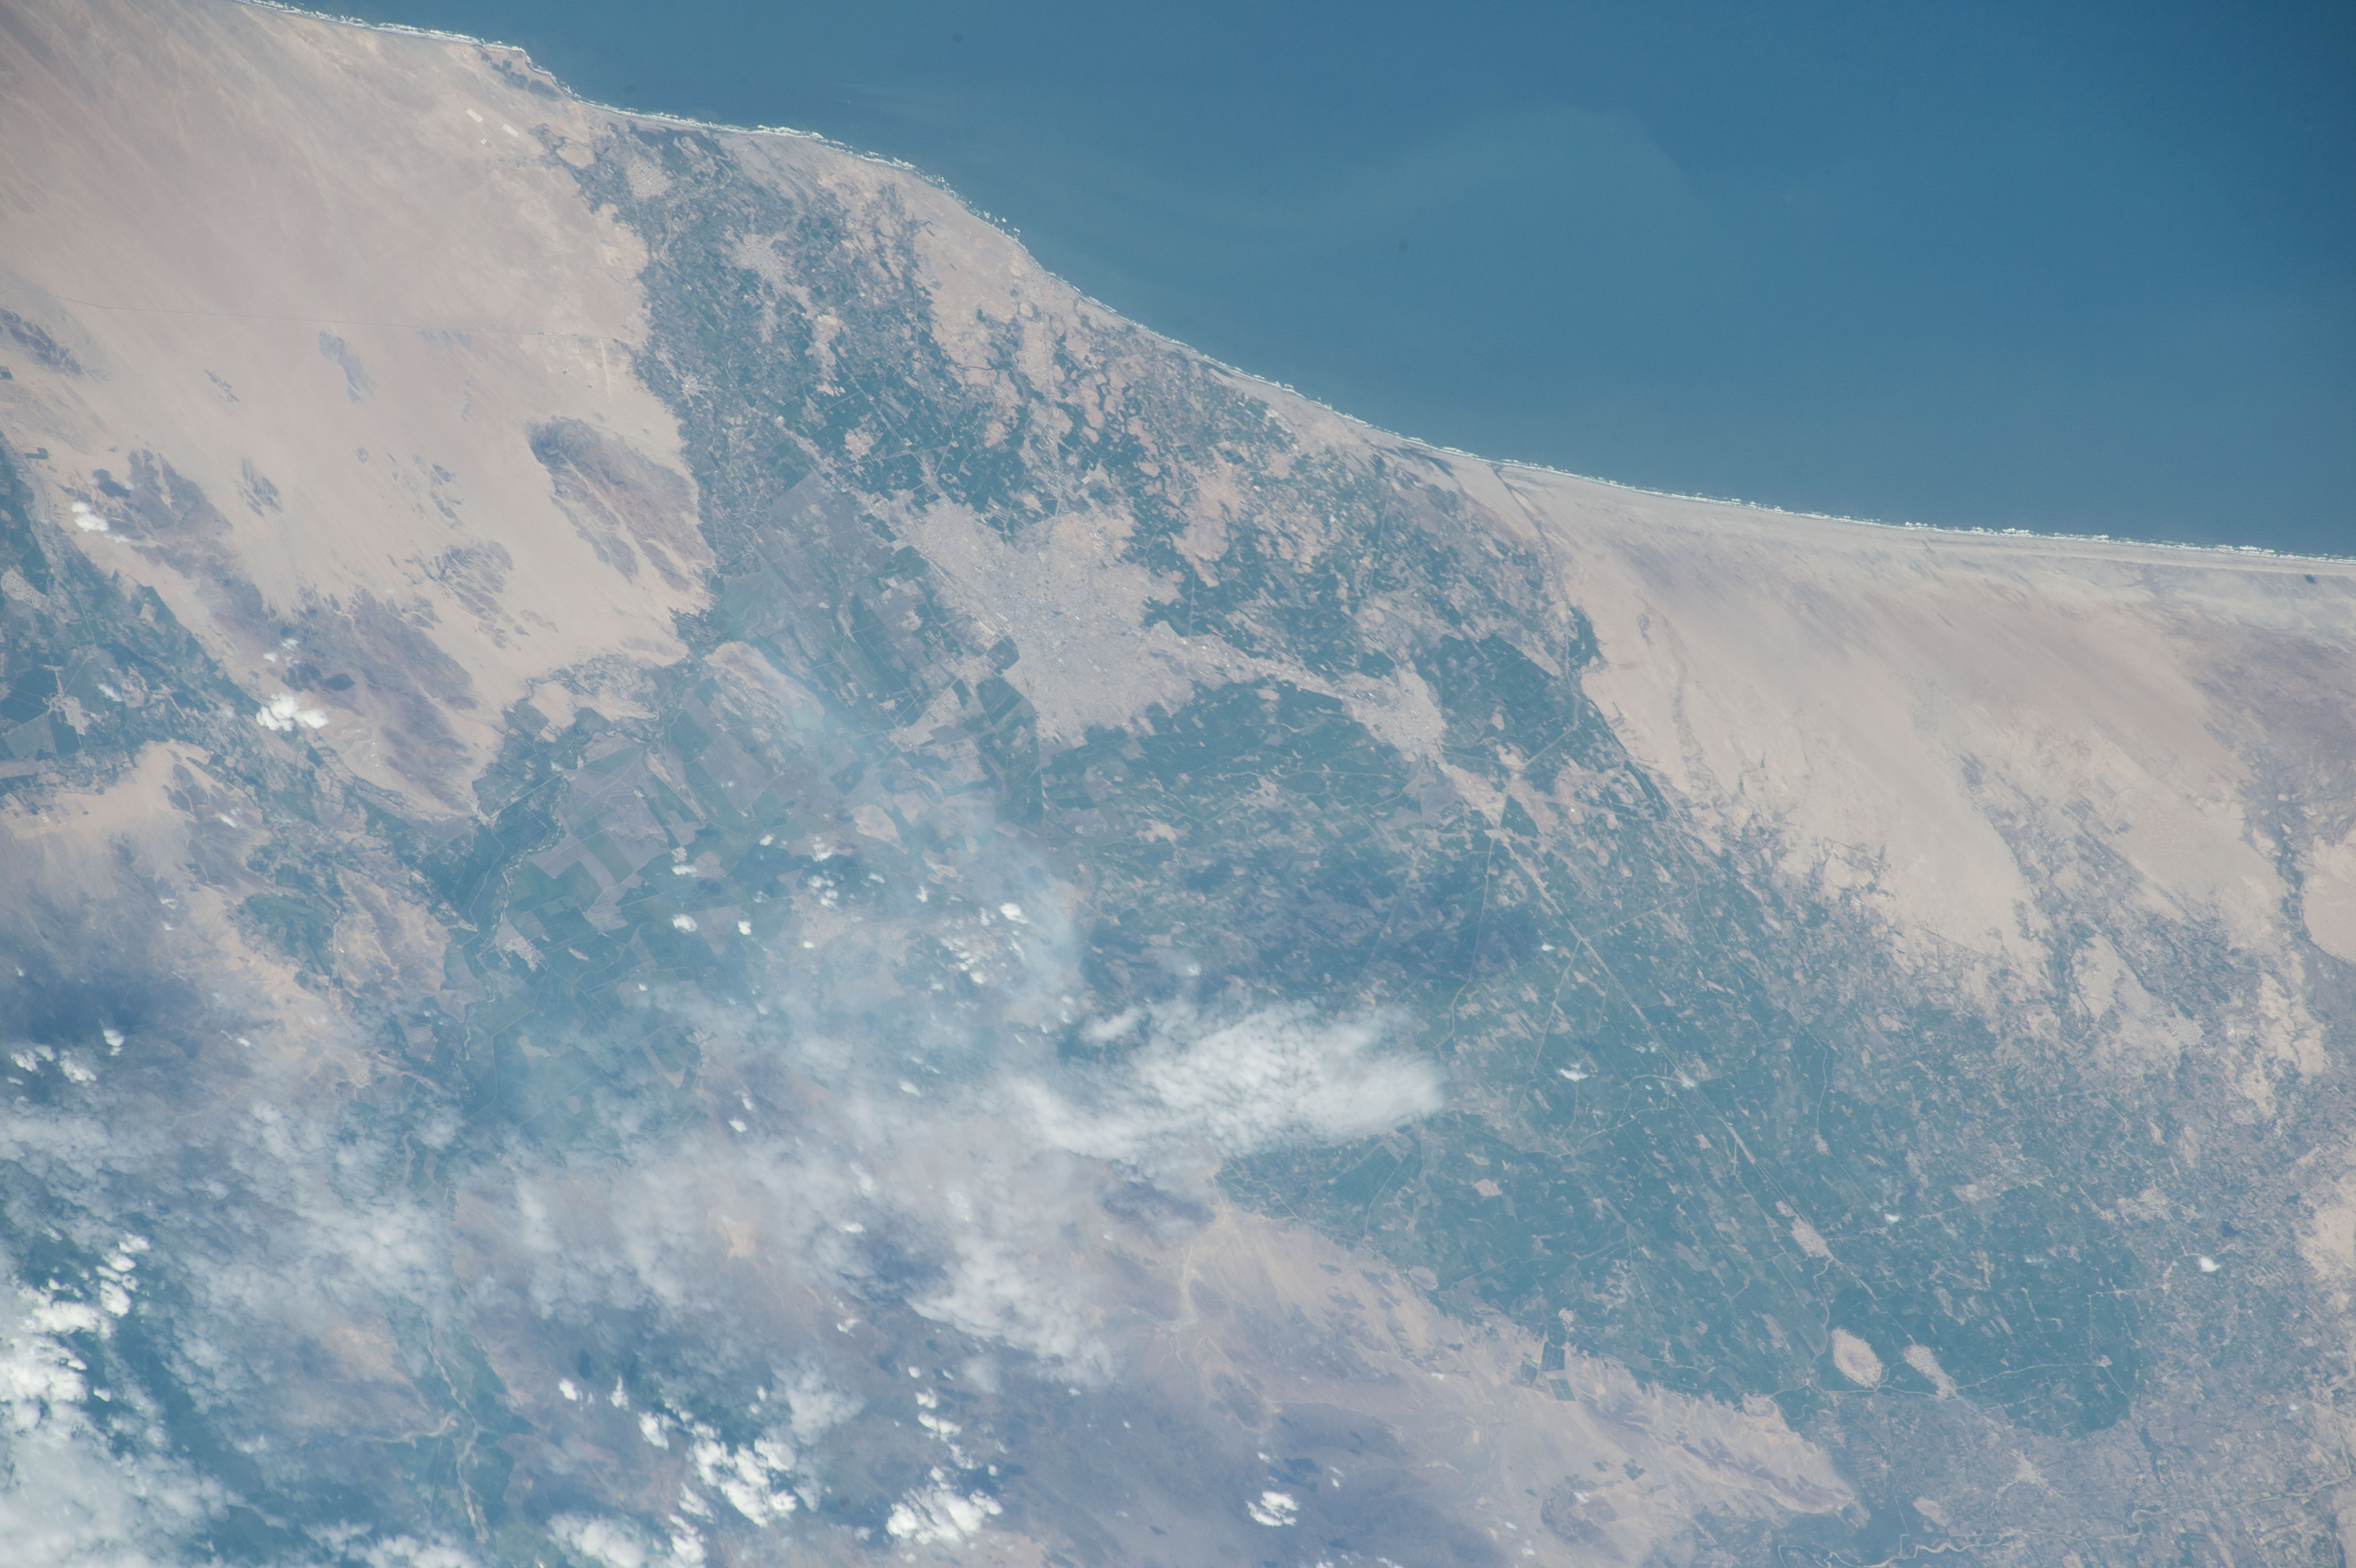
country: PERU
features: LAMBAYEQUE,MOCHUMI DISTRICT,PIMENTEL DISTRICT,SANTA ROSA,CHICLAYO,PERU
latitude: -6.7
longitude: -79.8
